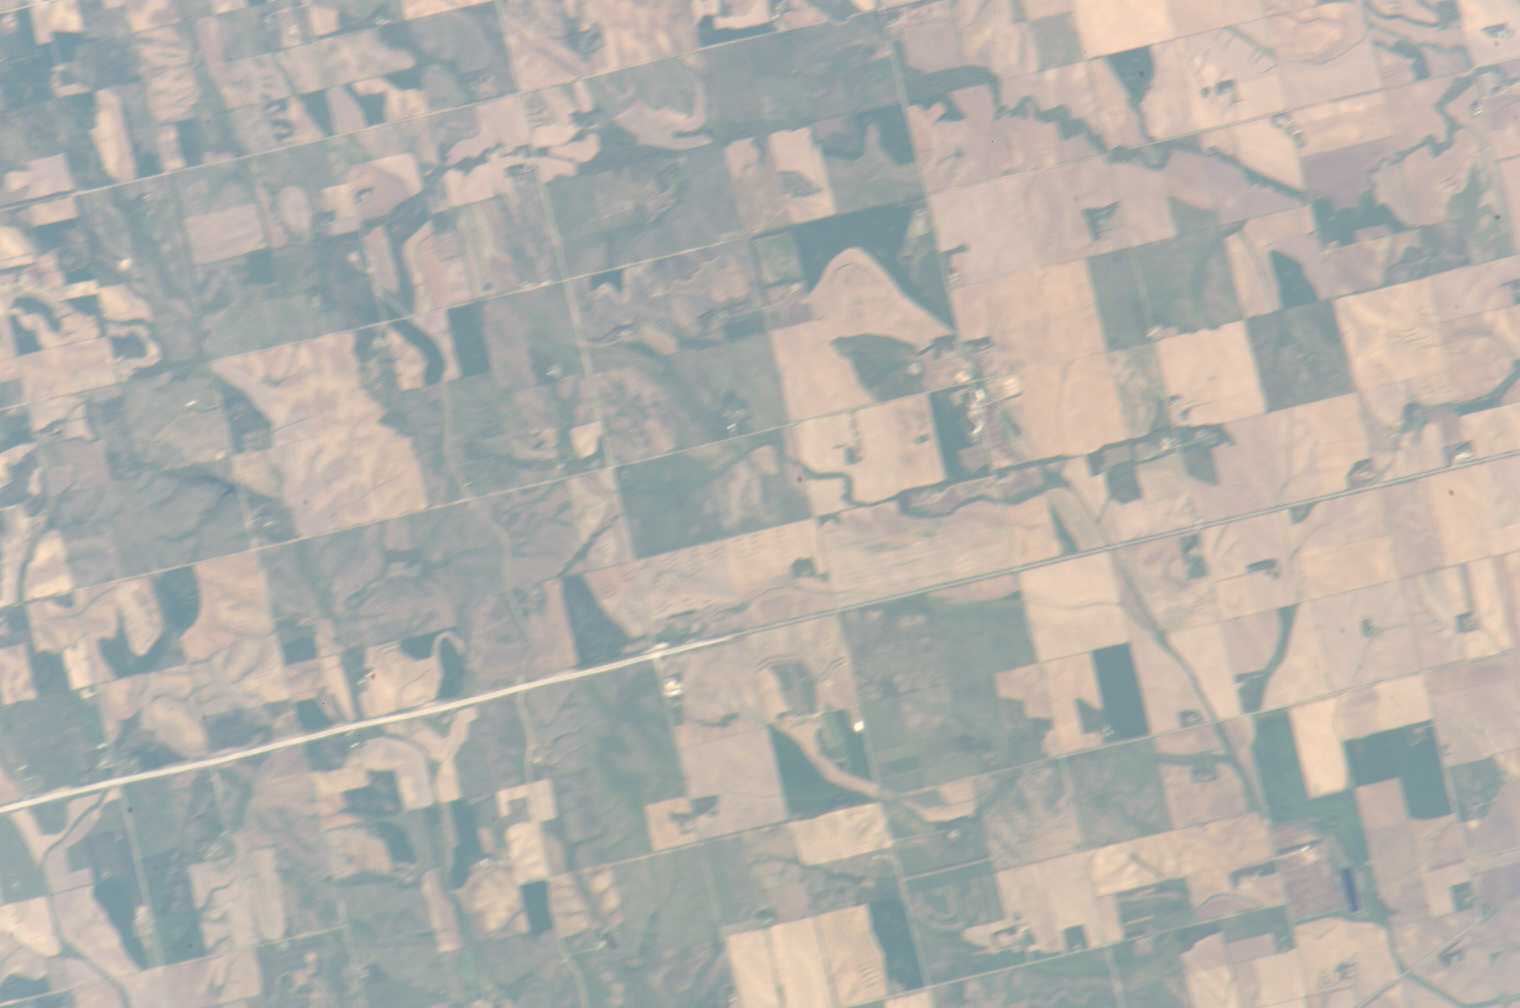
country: USA-NEBRASKA
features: PAYNE CREEK, AGRICULTURE
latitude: 42.0
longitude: -97.2
